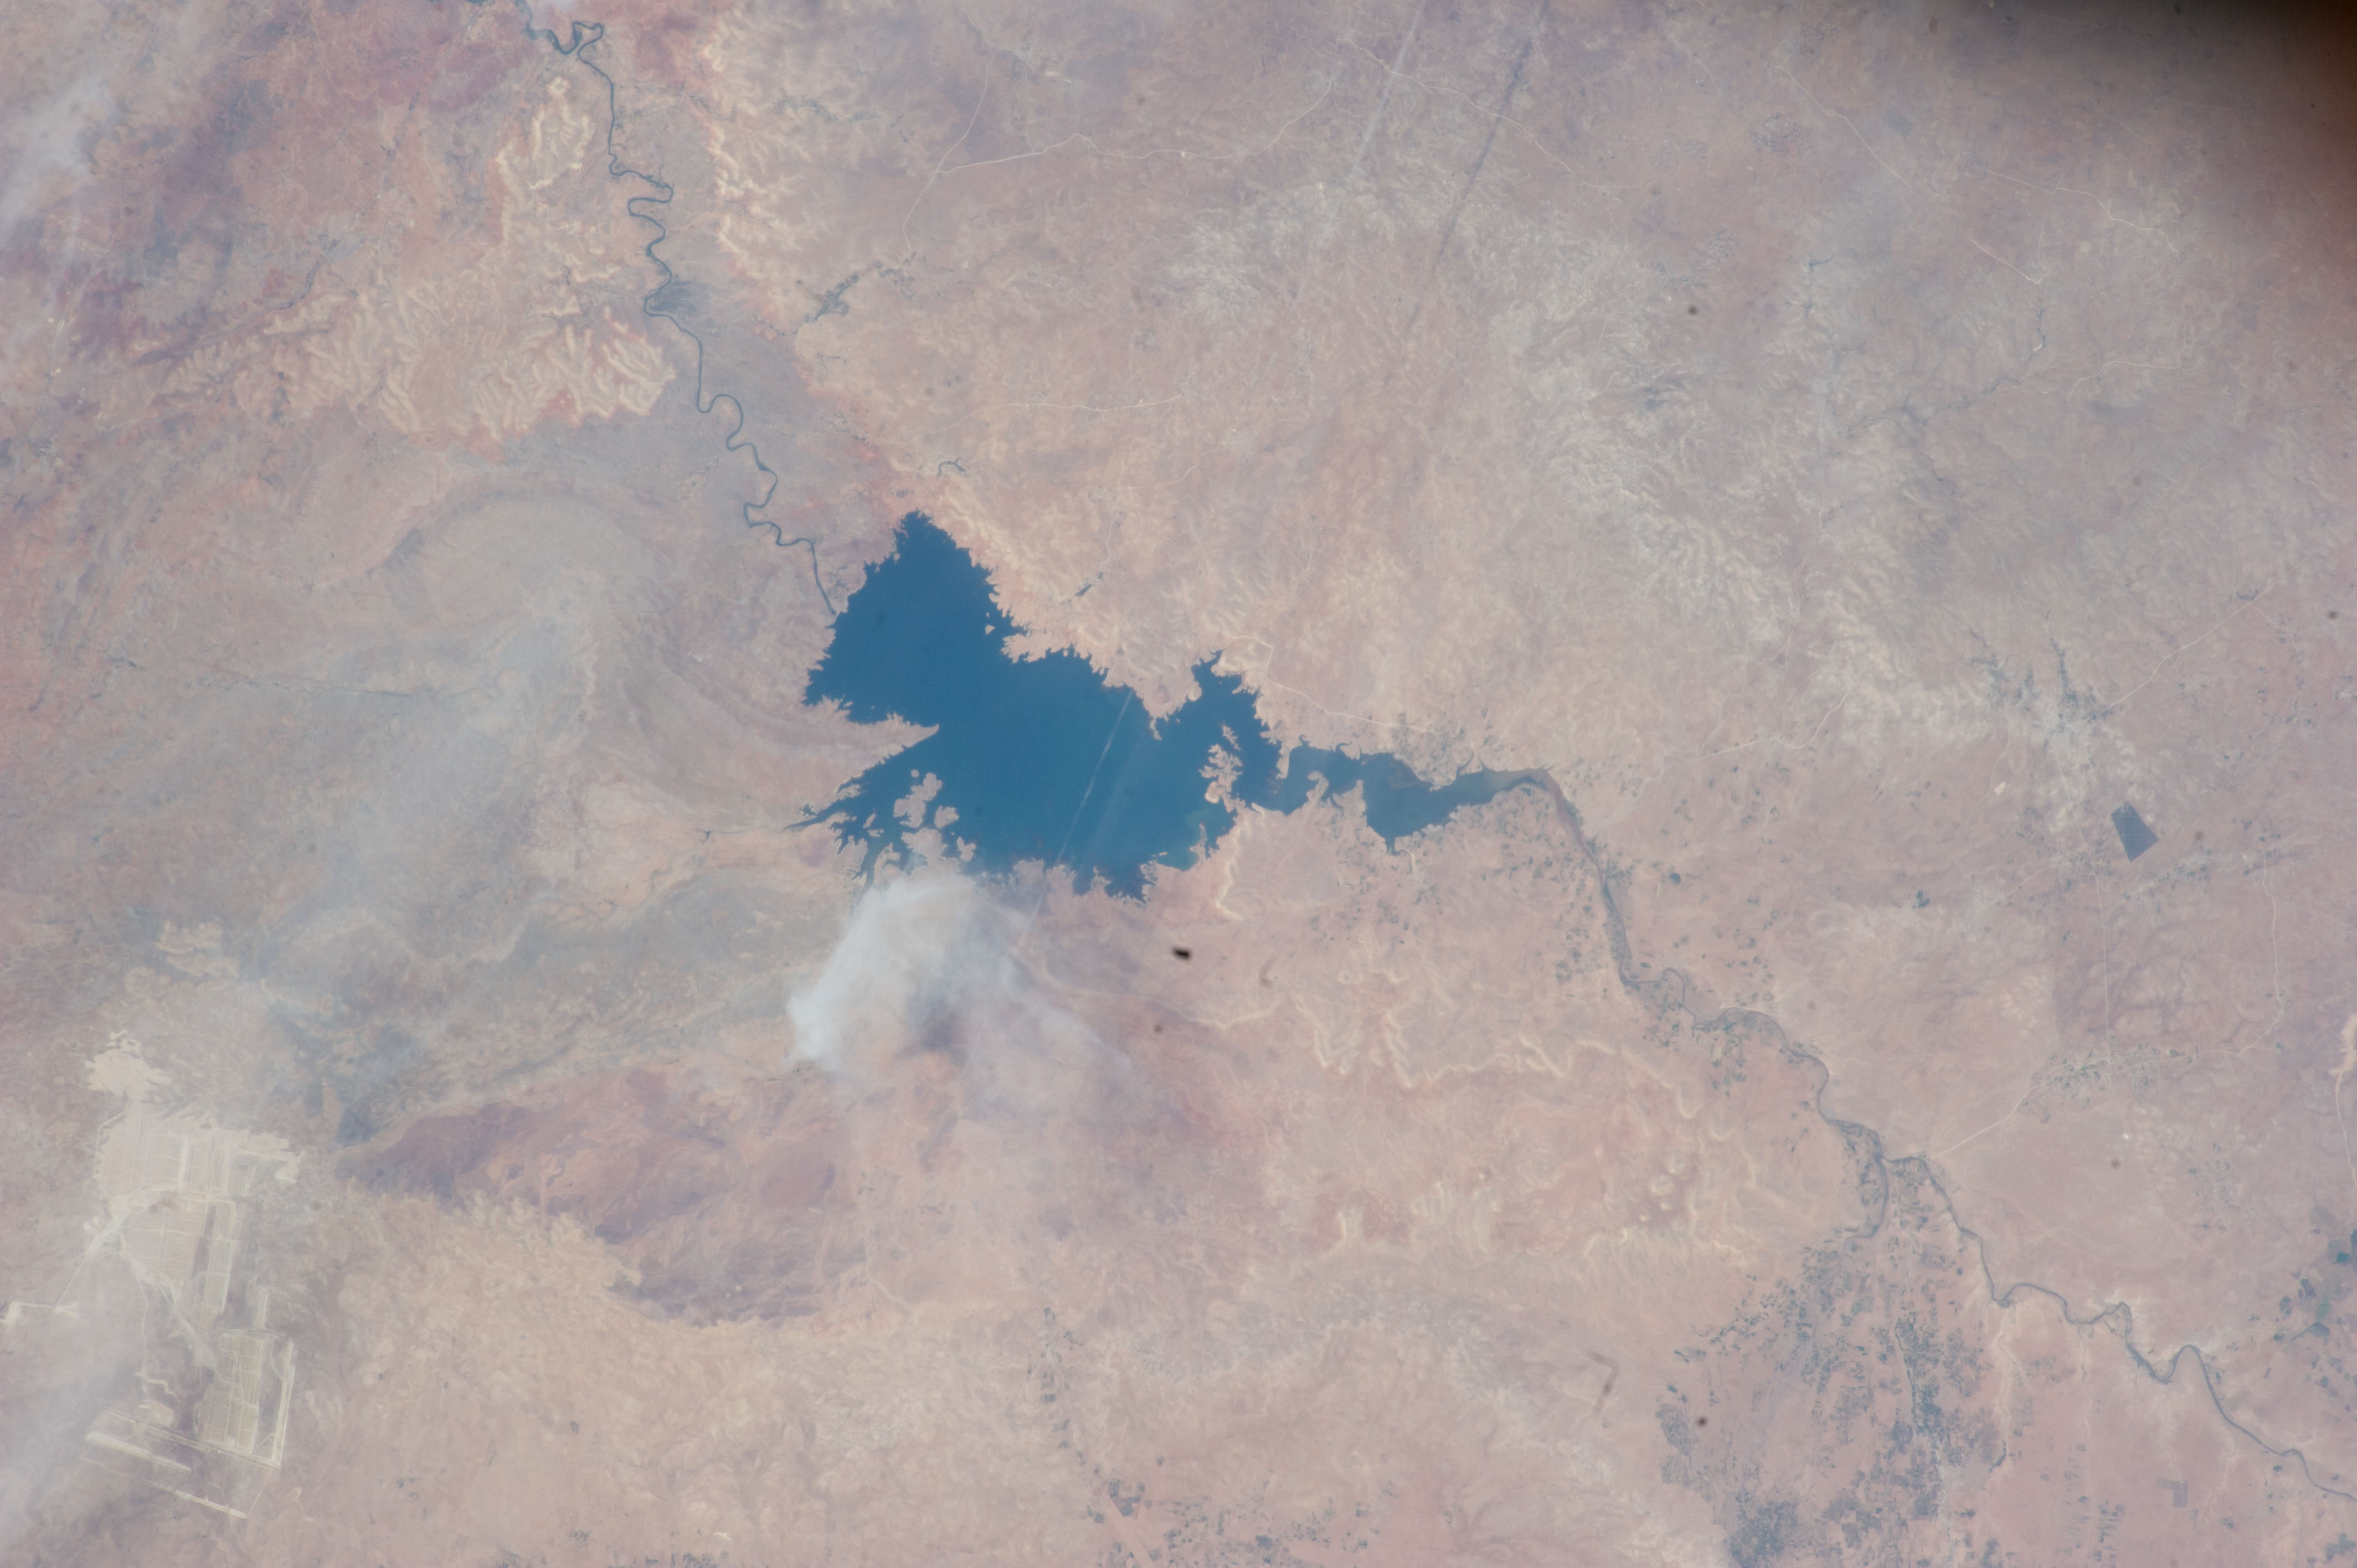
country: MOROCCO
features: DRY LAND, OUM ER-RBIA RIVER
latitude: 32.4
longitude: -7.5
